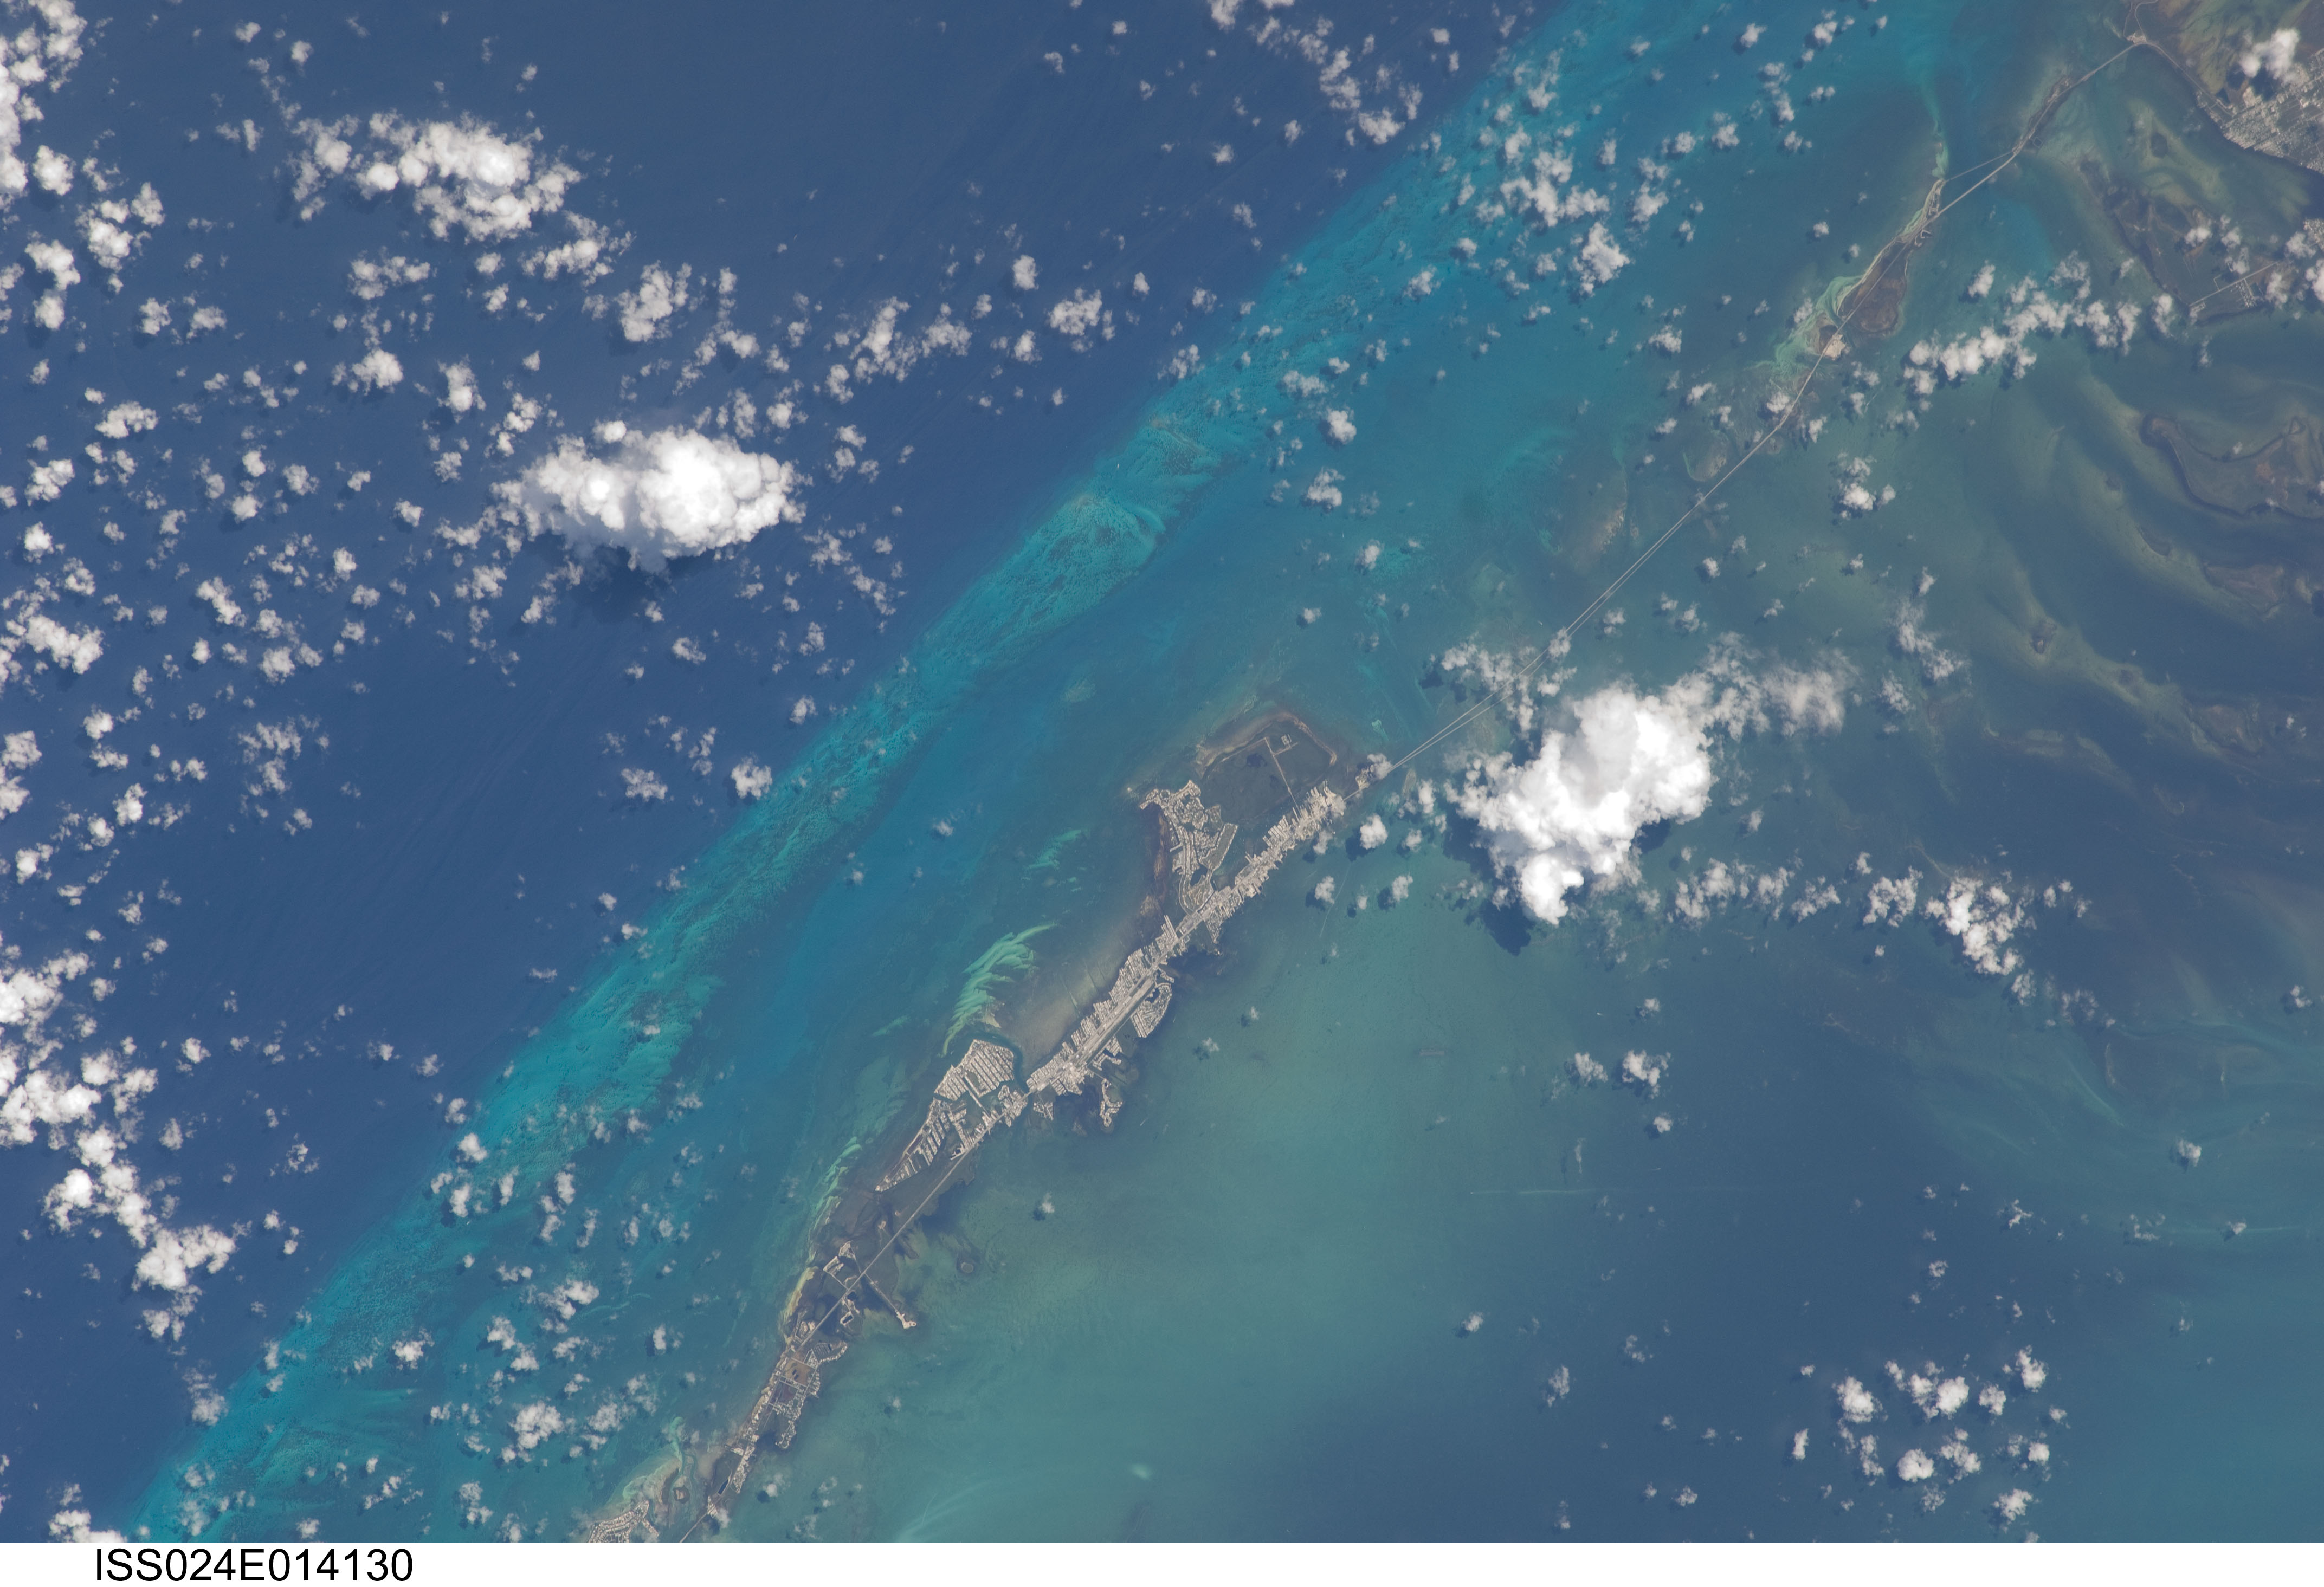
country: USA-FLORIDA
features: FLORIDA KEYS, MARATHON
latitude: 24.7
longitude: -81.1
